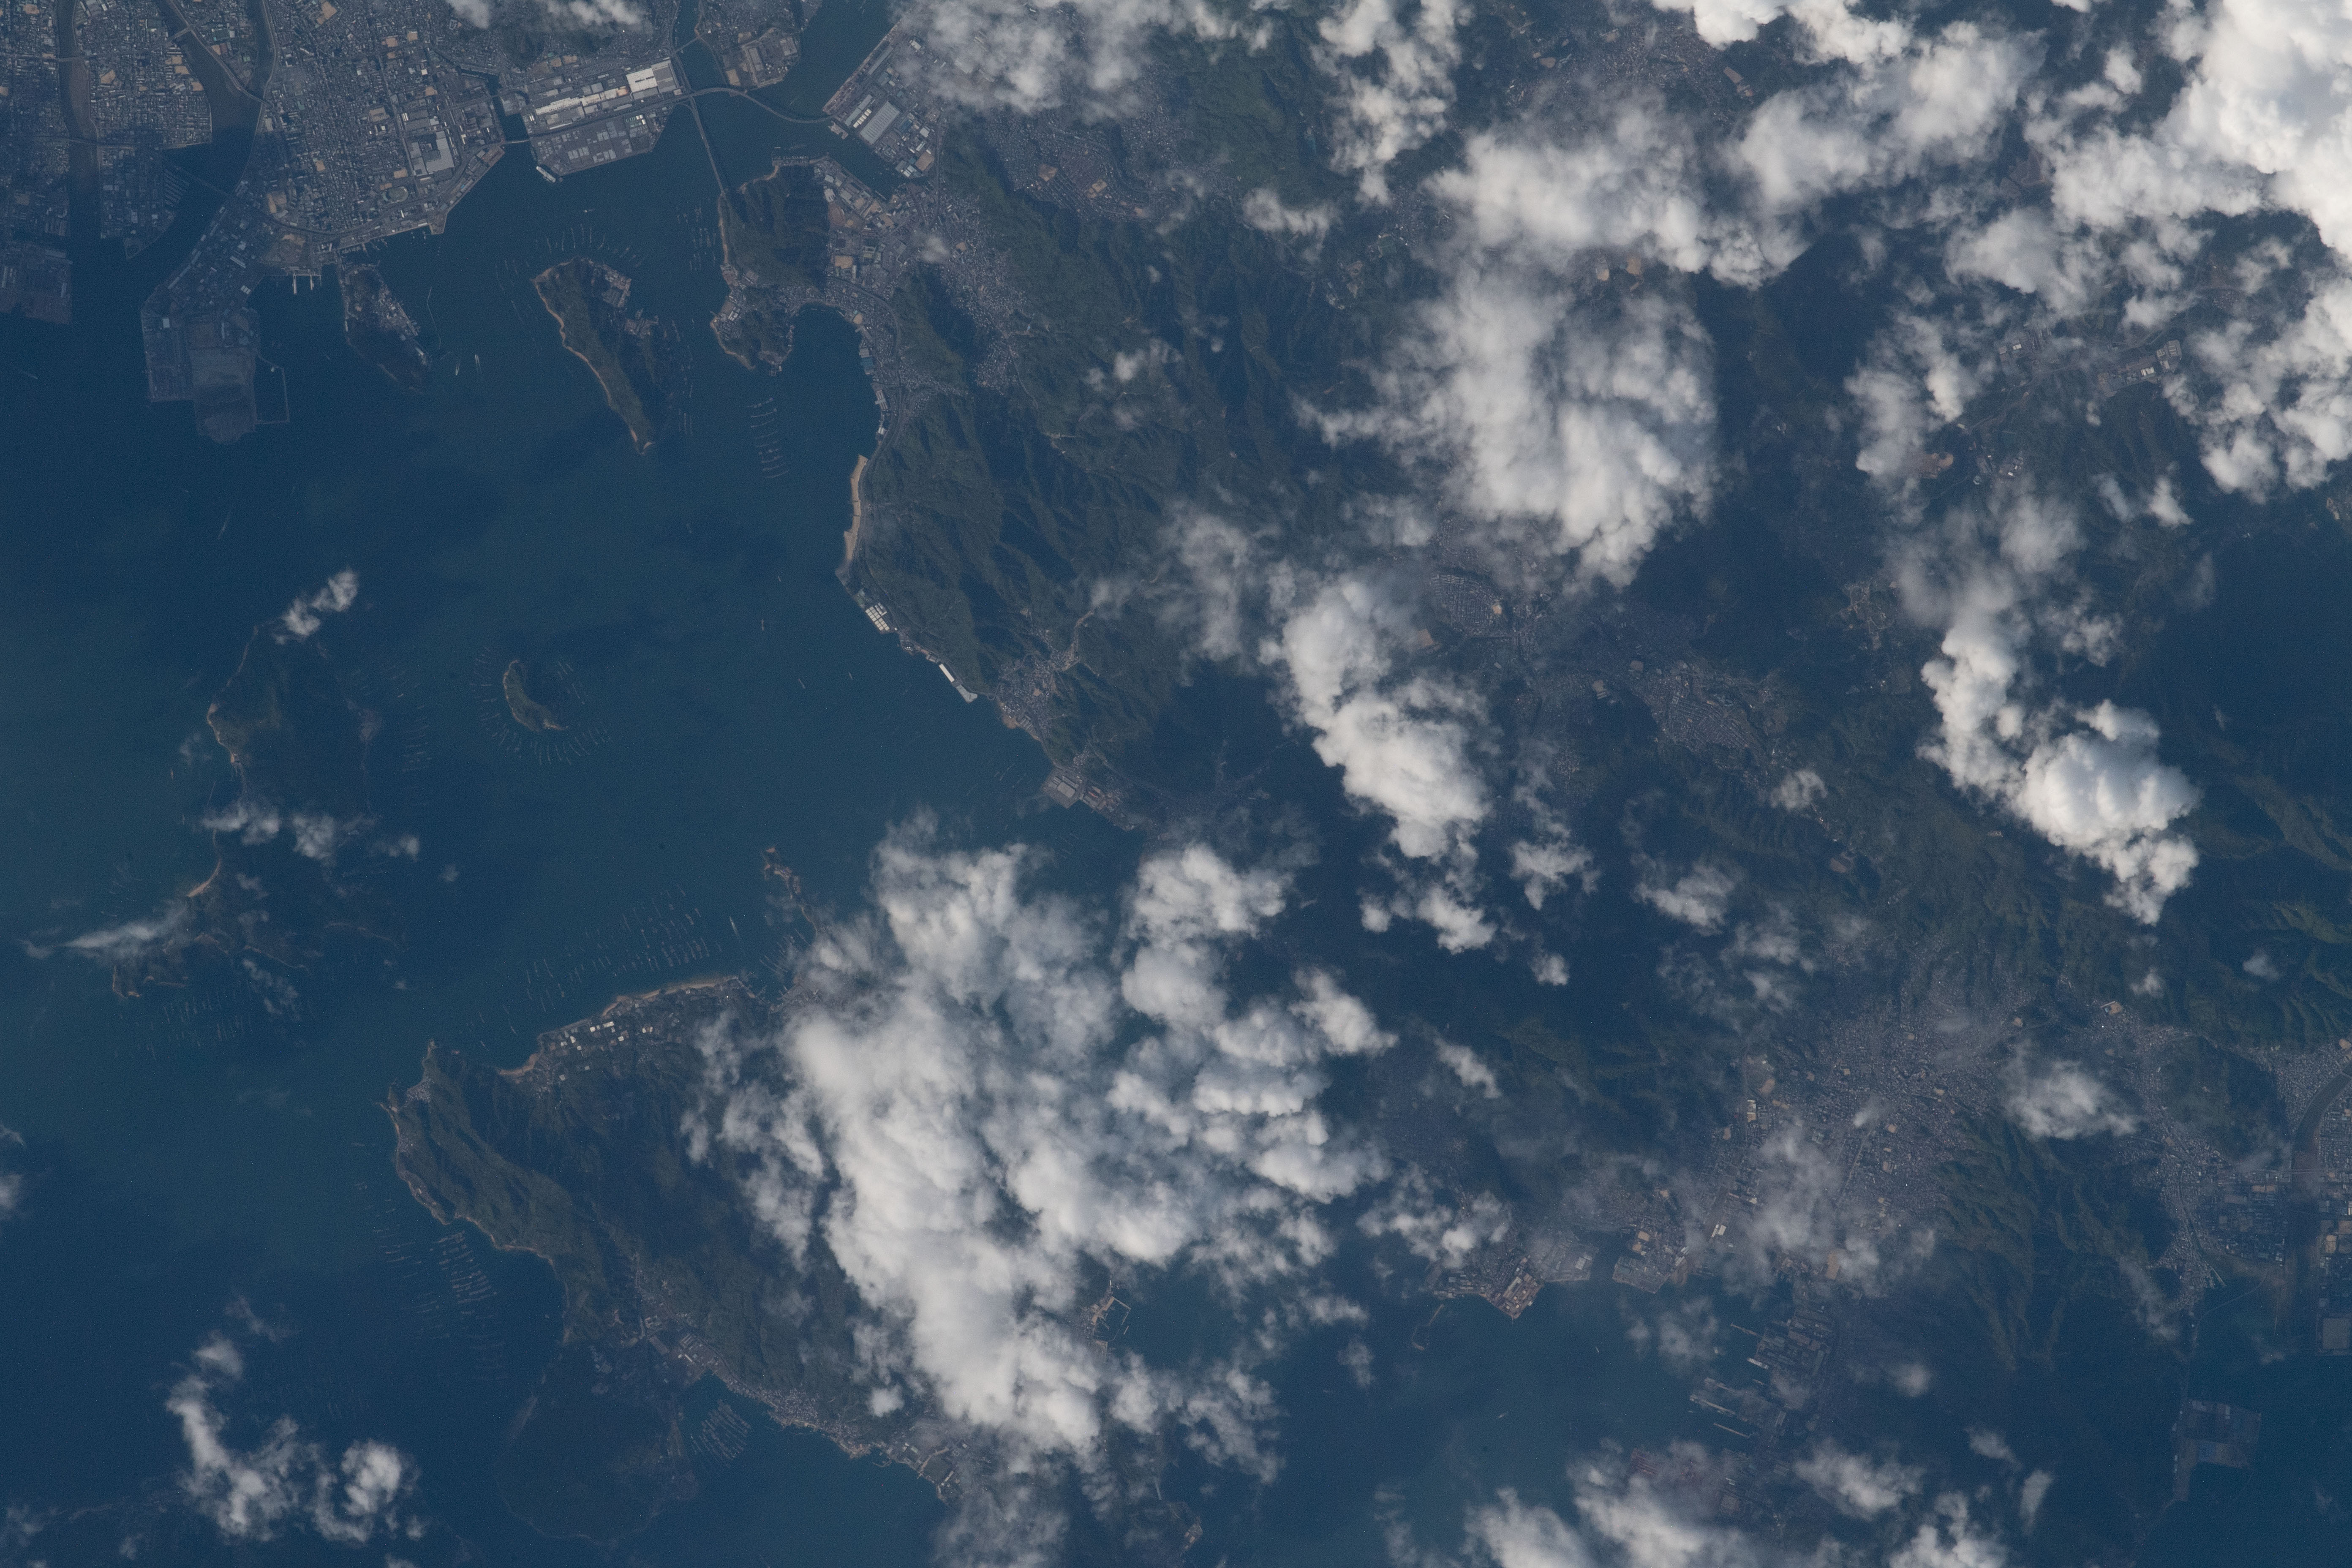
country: JAPAN
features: HIROSHIMA BAY
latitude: 34.3
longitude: 132.5
